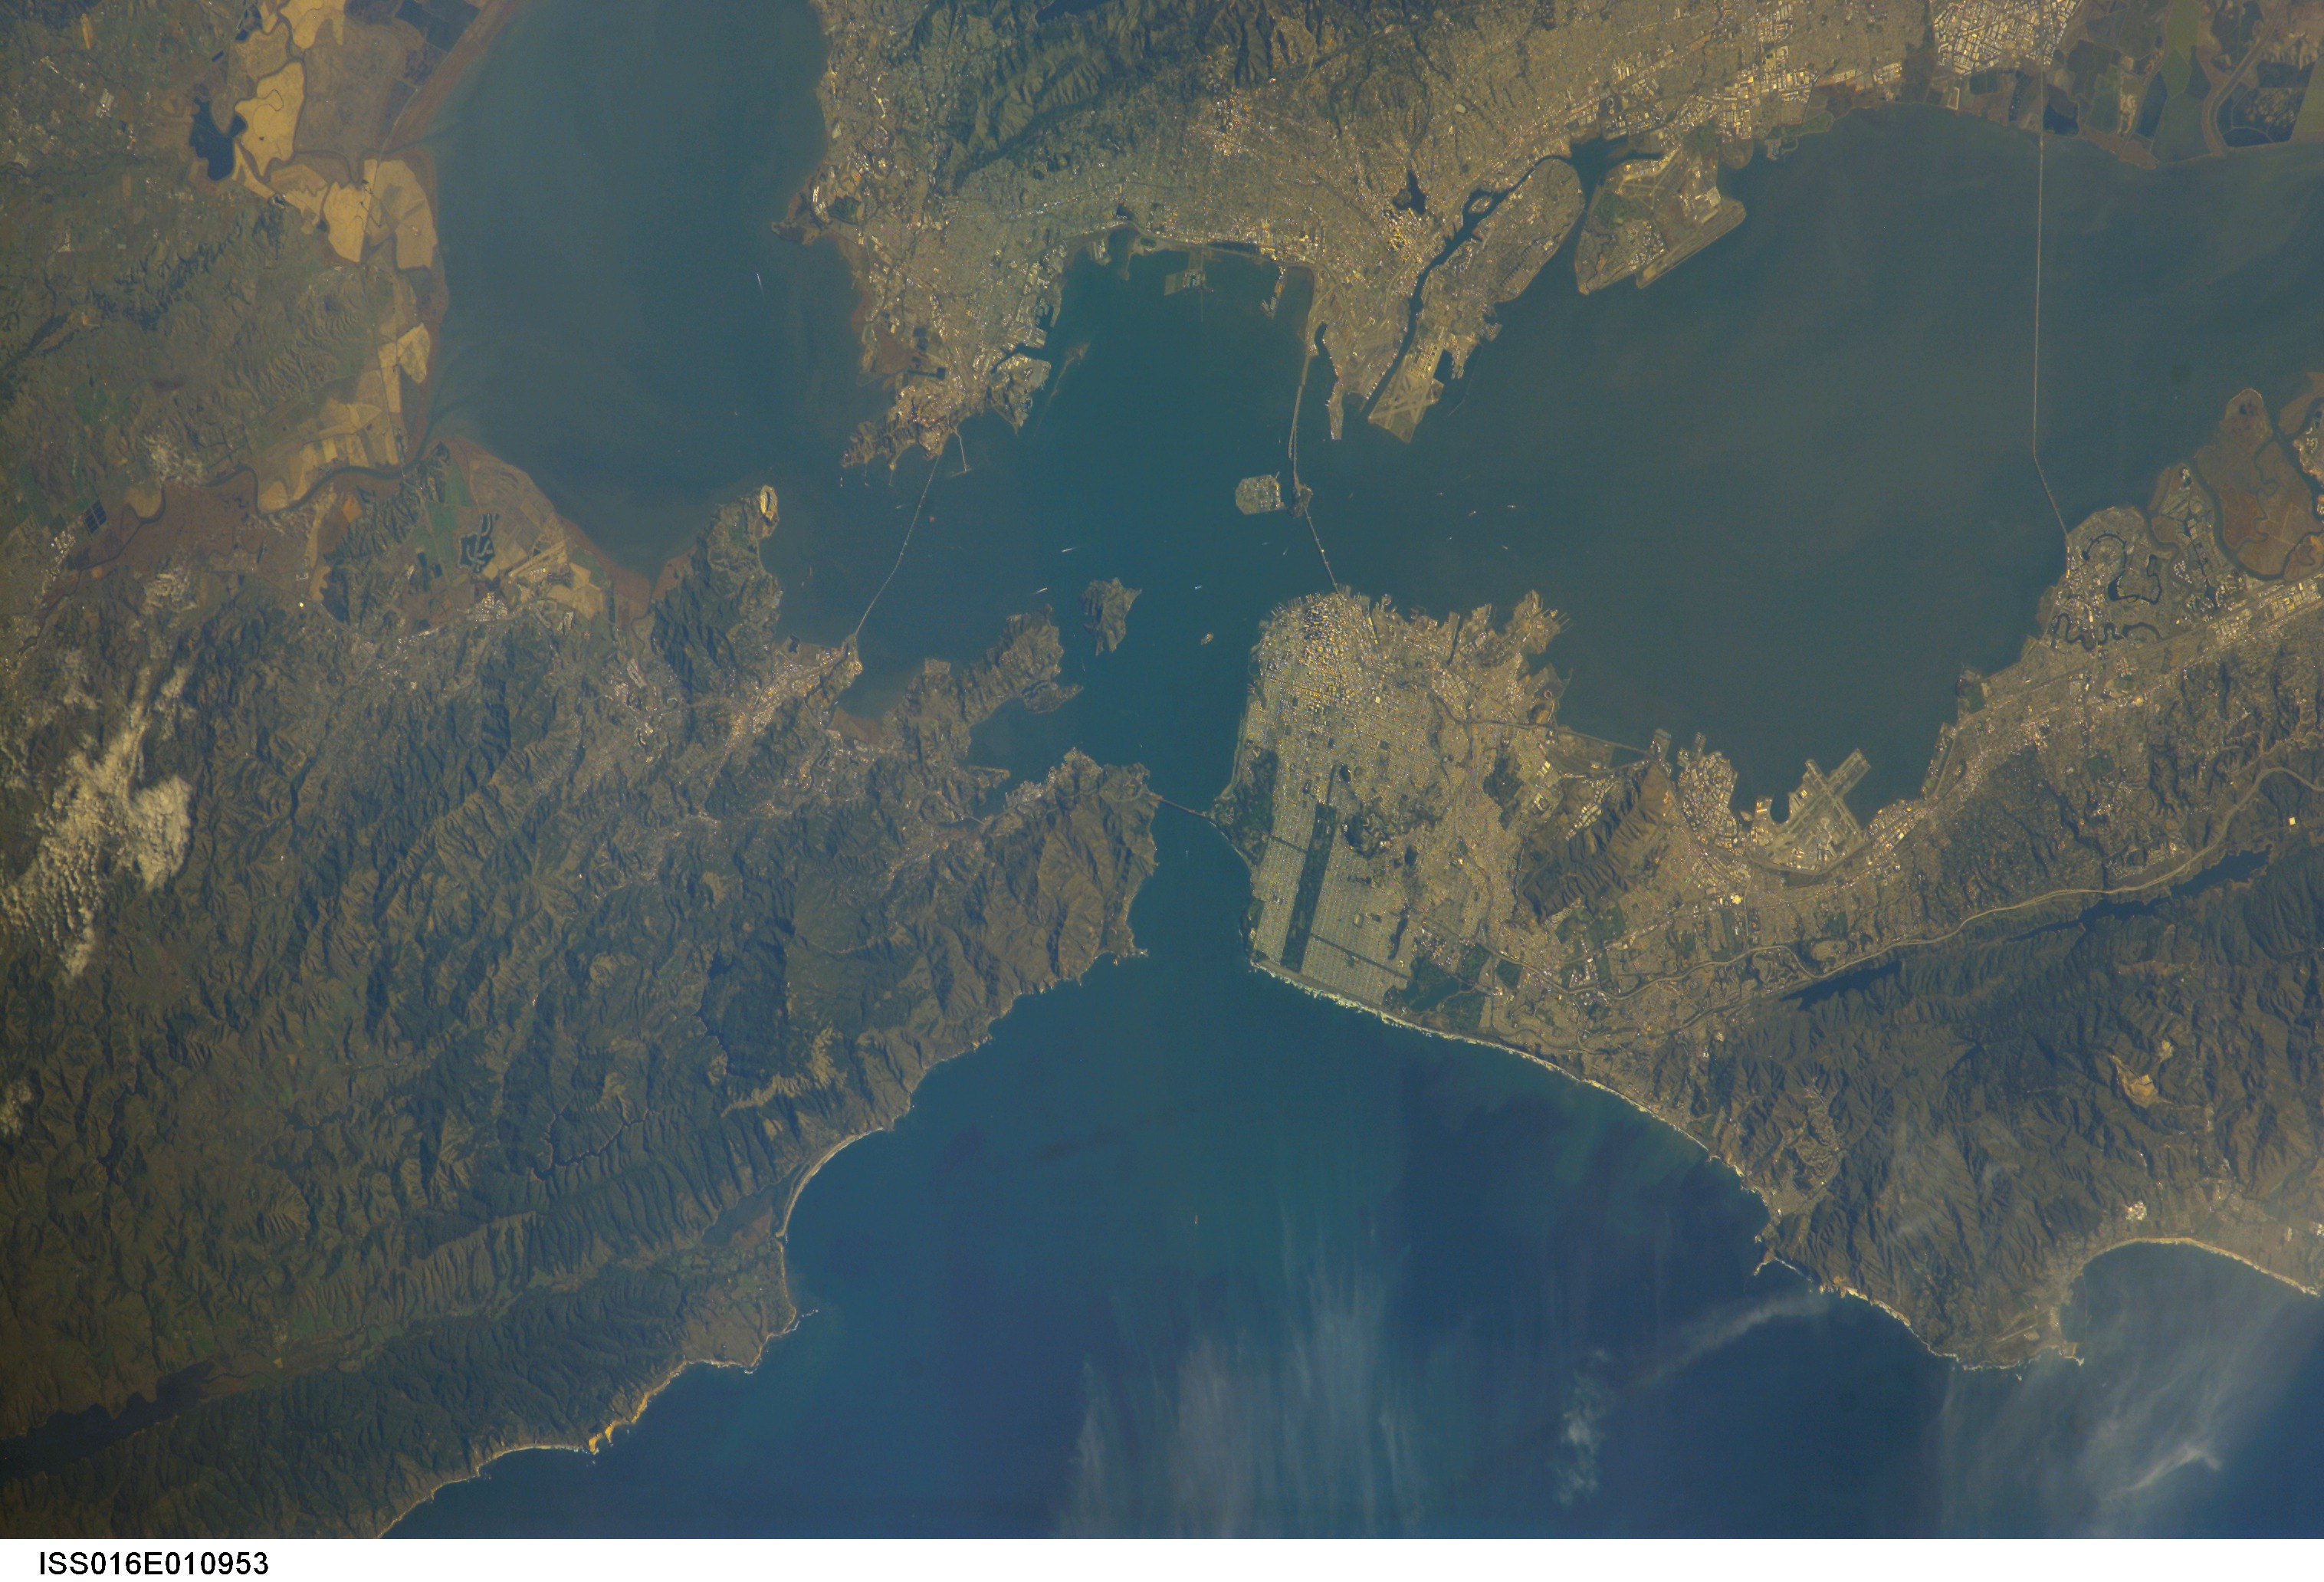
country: USA-CALIFORNIA
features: SAN FRANCISCO, HARBOR, BAY
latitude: 38.0
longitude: -122.5
